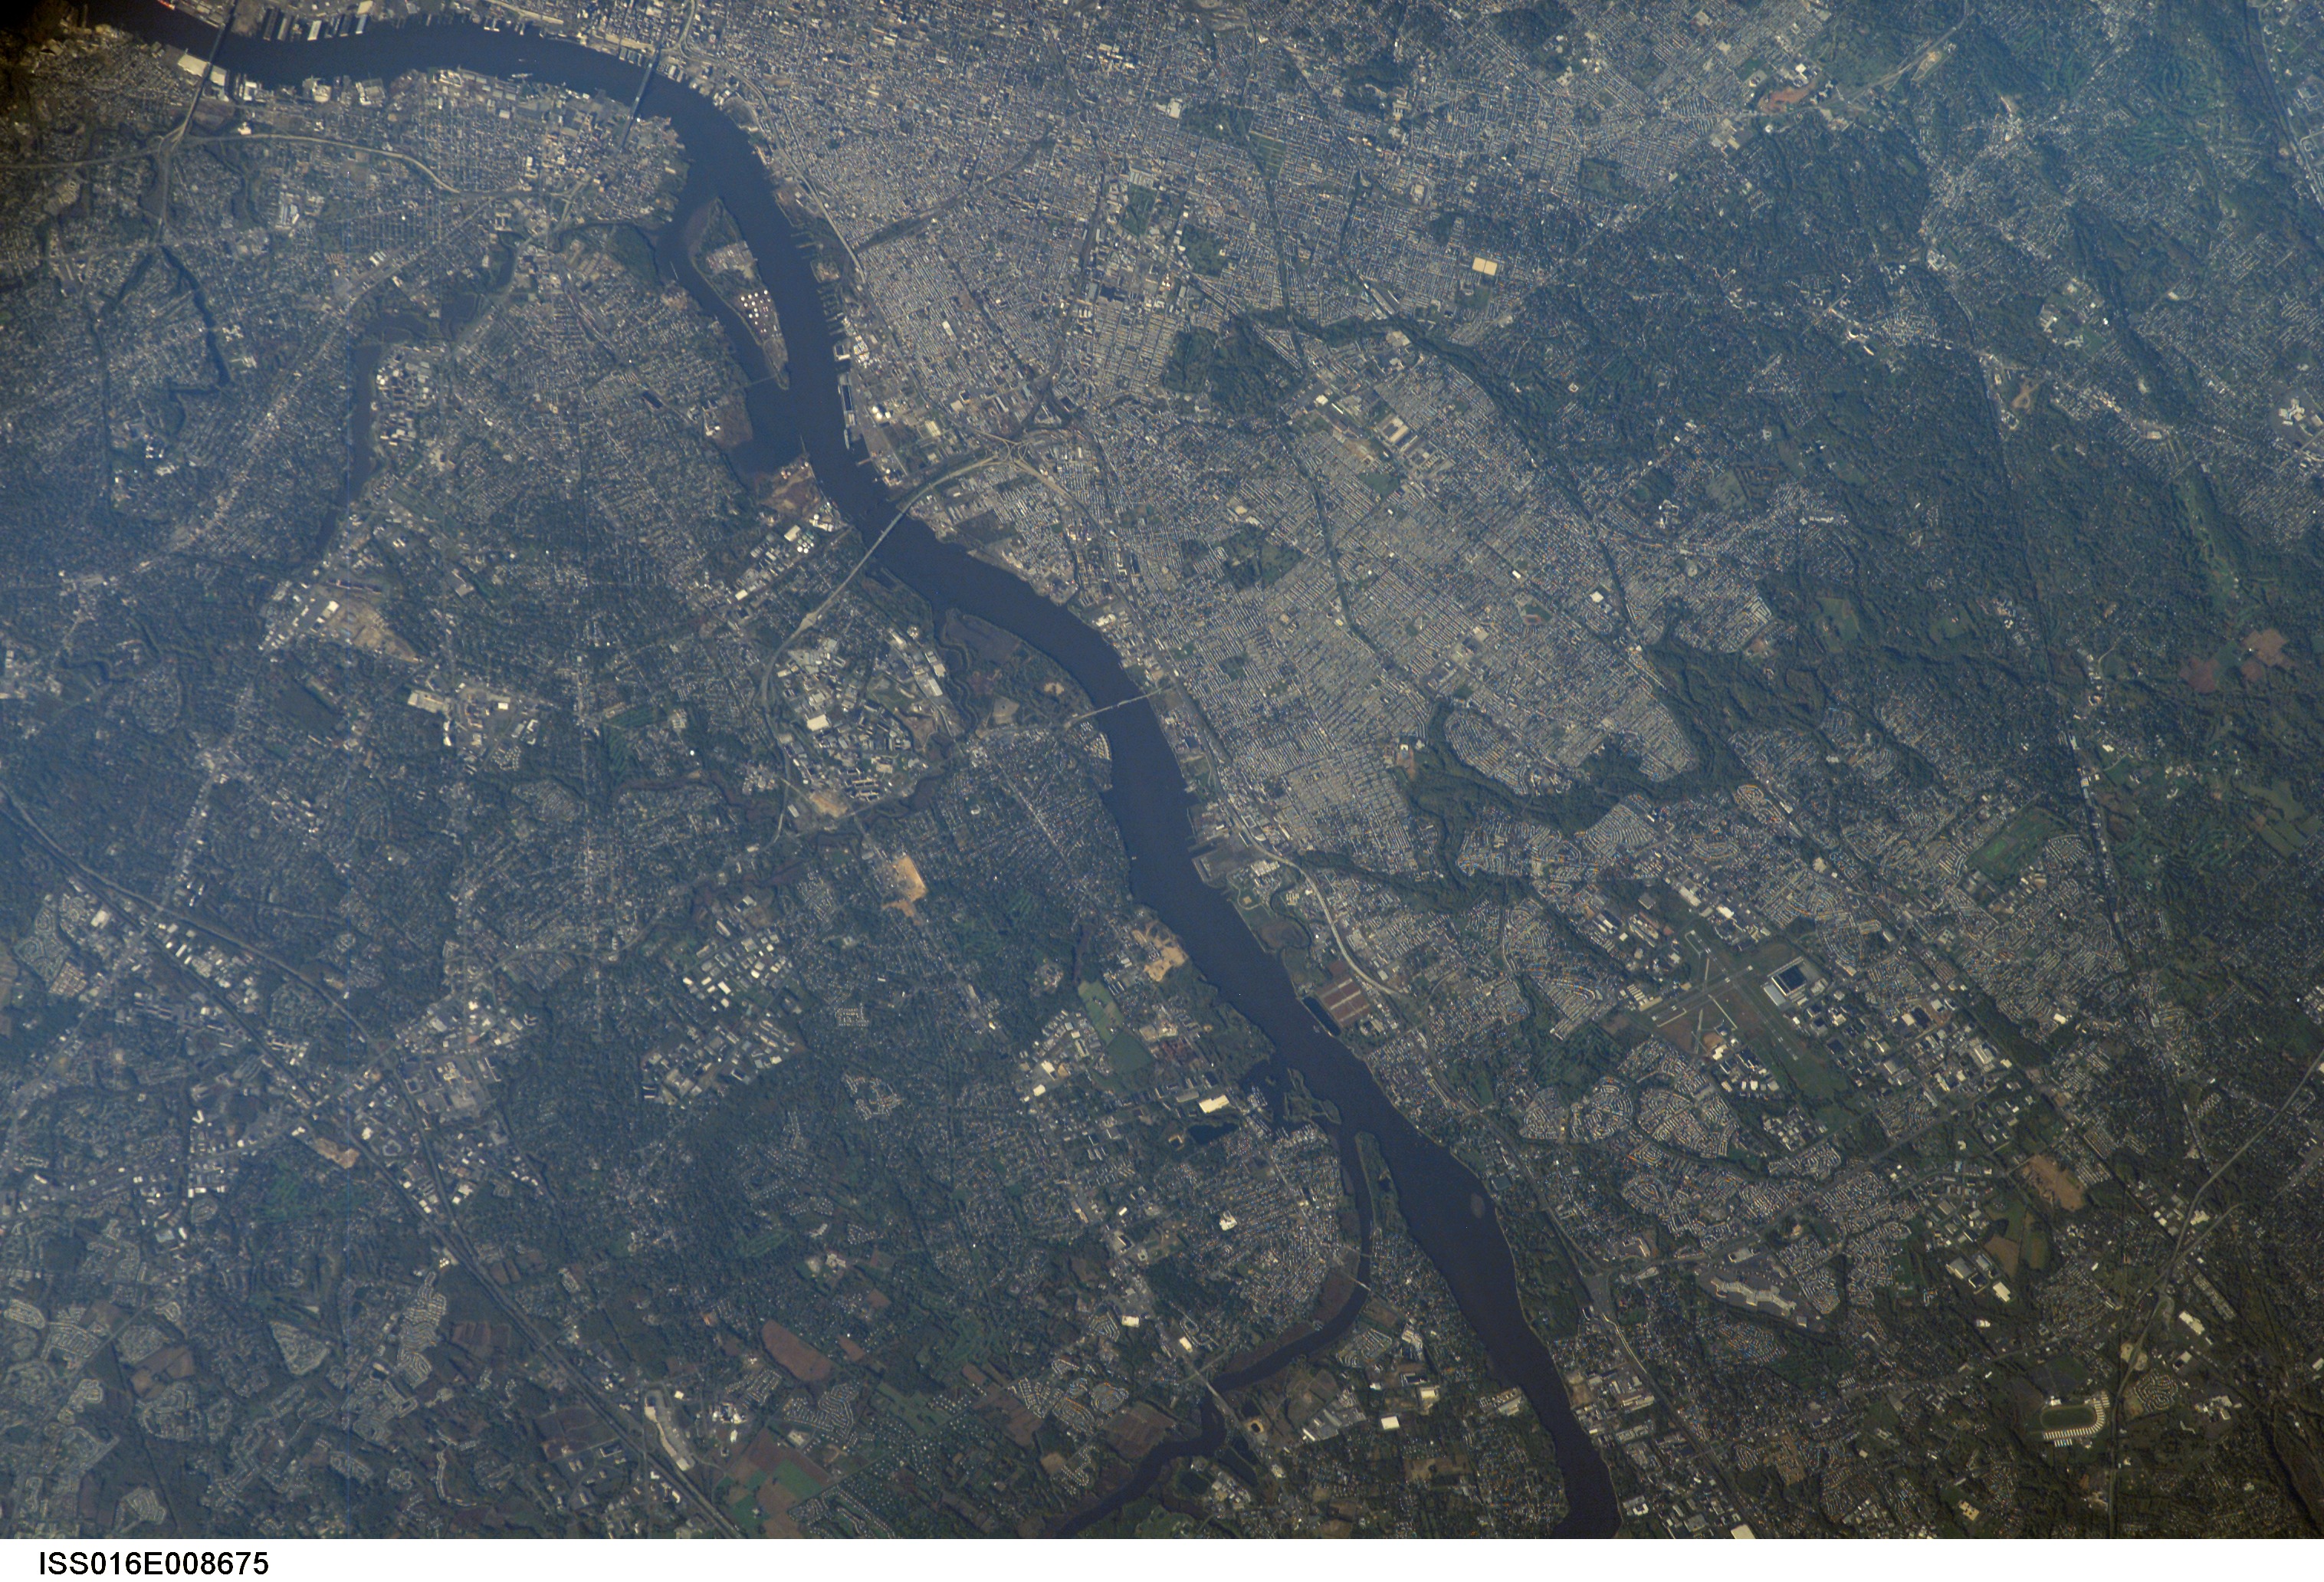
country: USA-PENNSYLVANIA
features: PHILADELPHIA, CAMDEN, CITY
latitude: 40.0
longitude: -75.1
